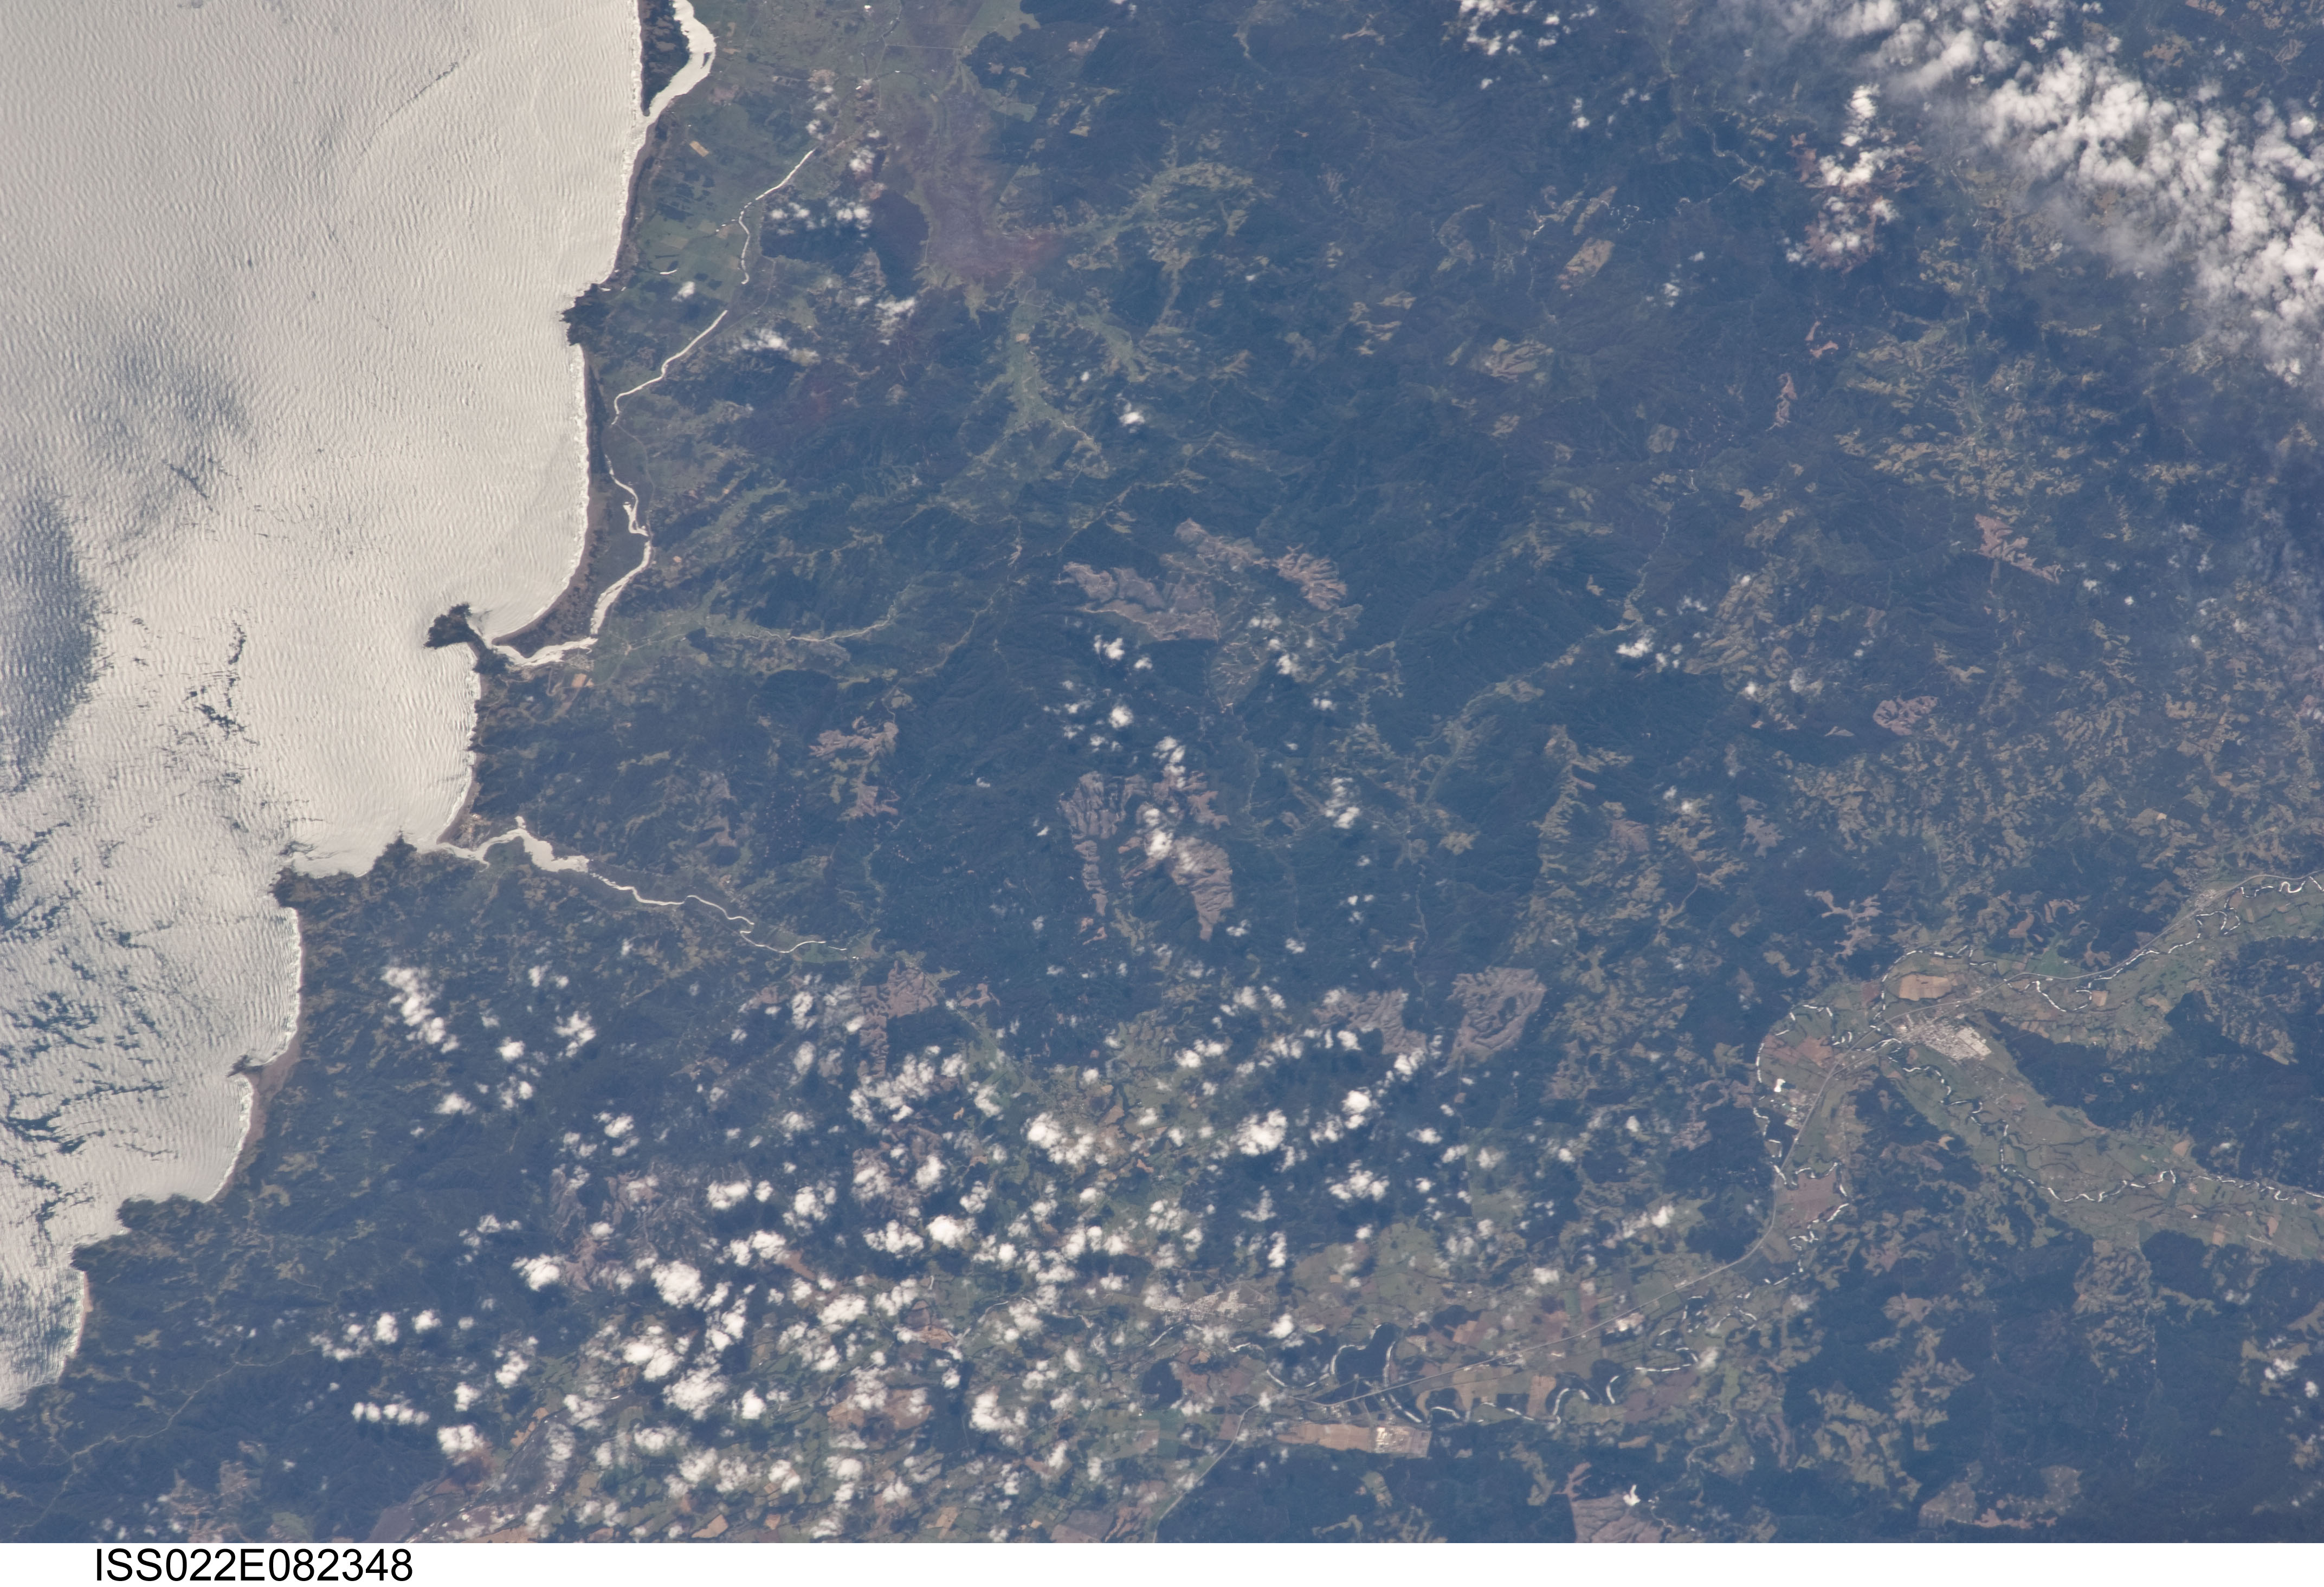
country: CHILE
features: CRUCES RIVER VALLEY, NIICAHUIN MTS., COAST, GLINT, AGR., TOWNS
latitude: -39.4
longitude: -73.0
